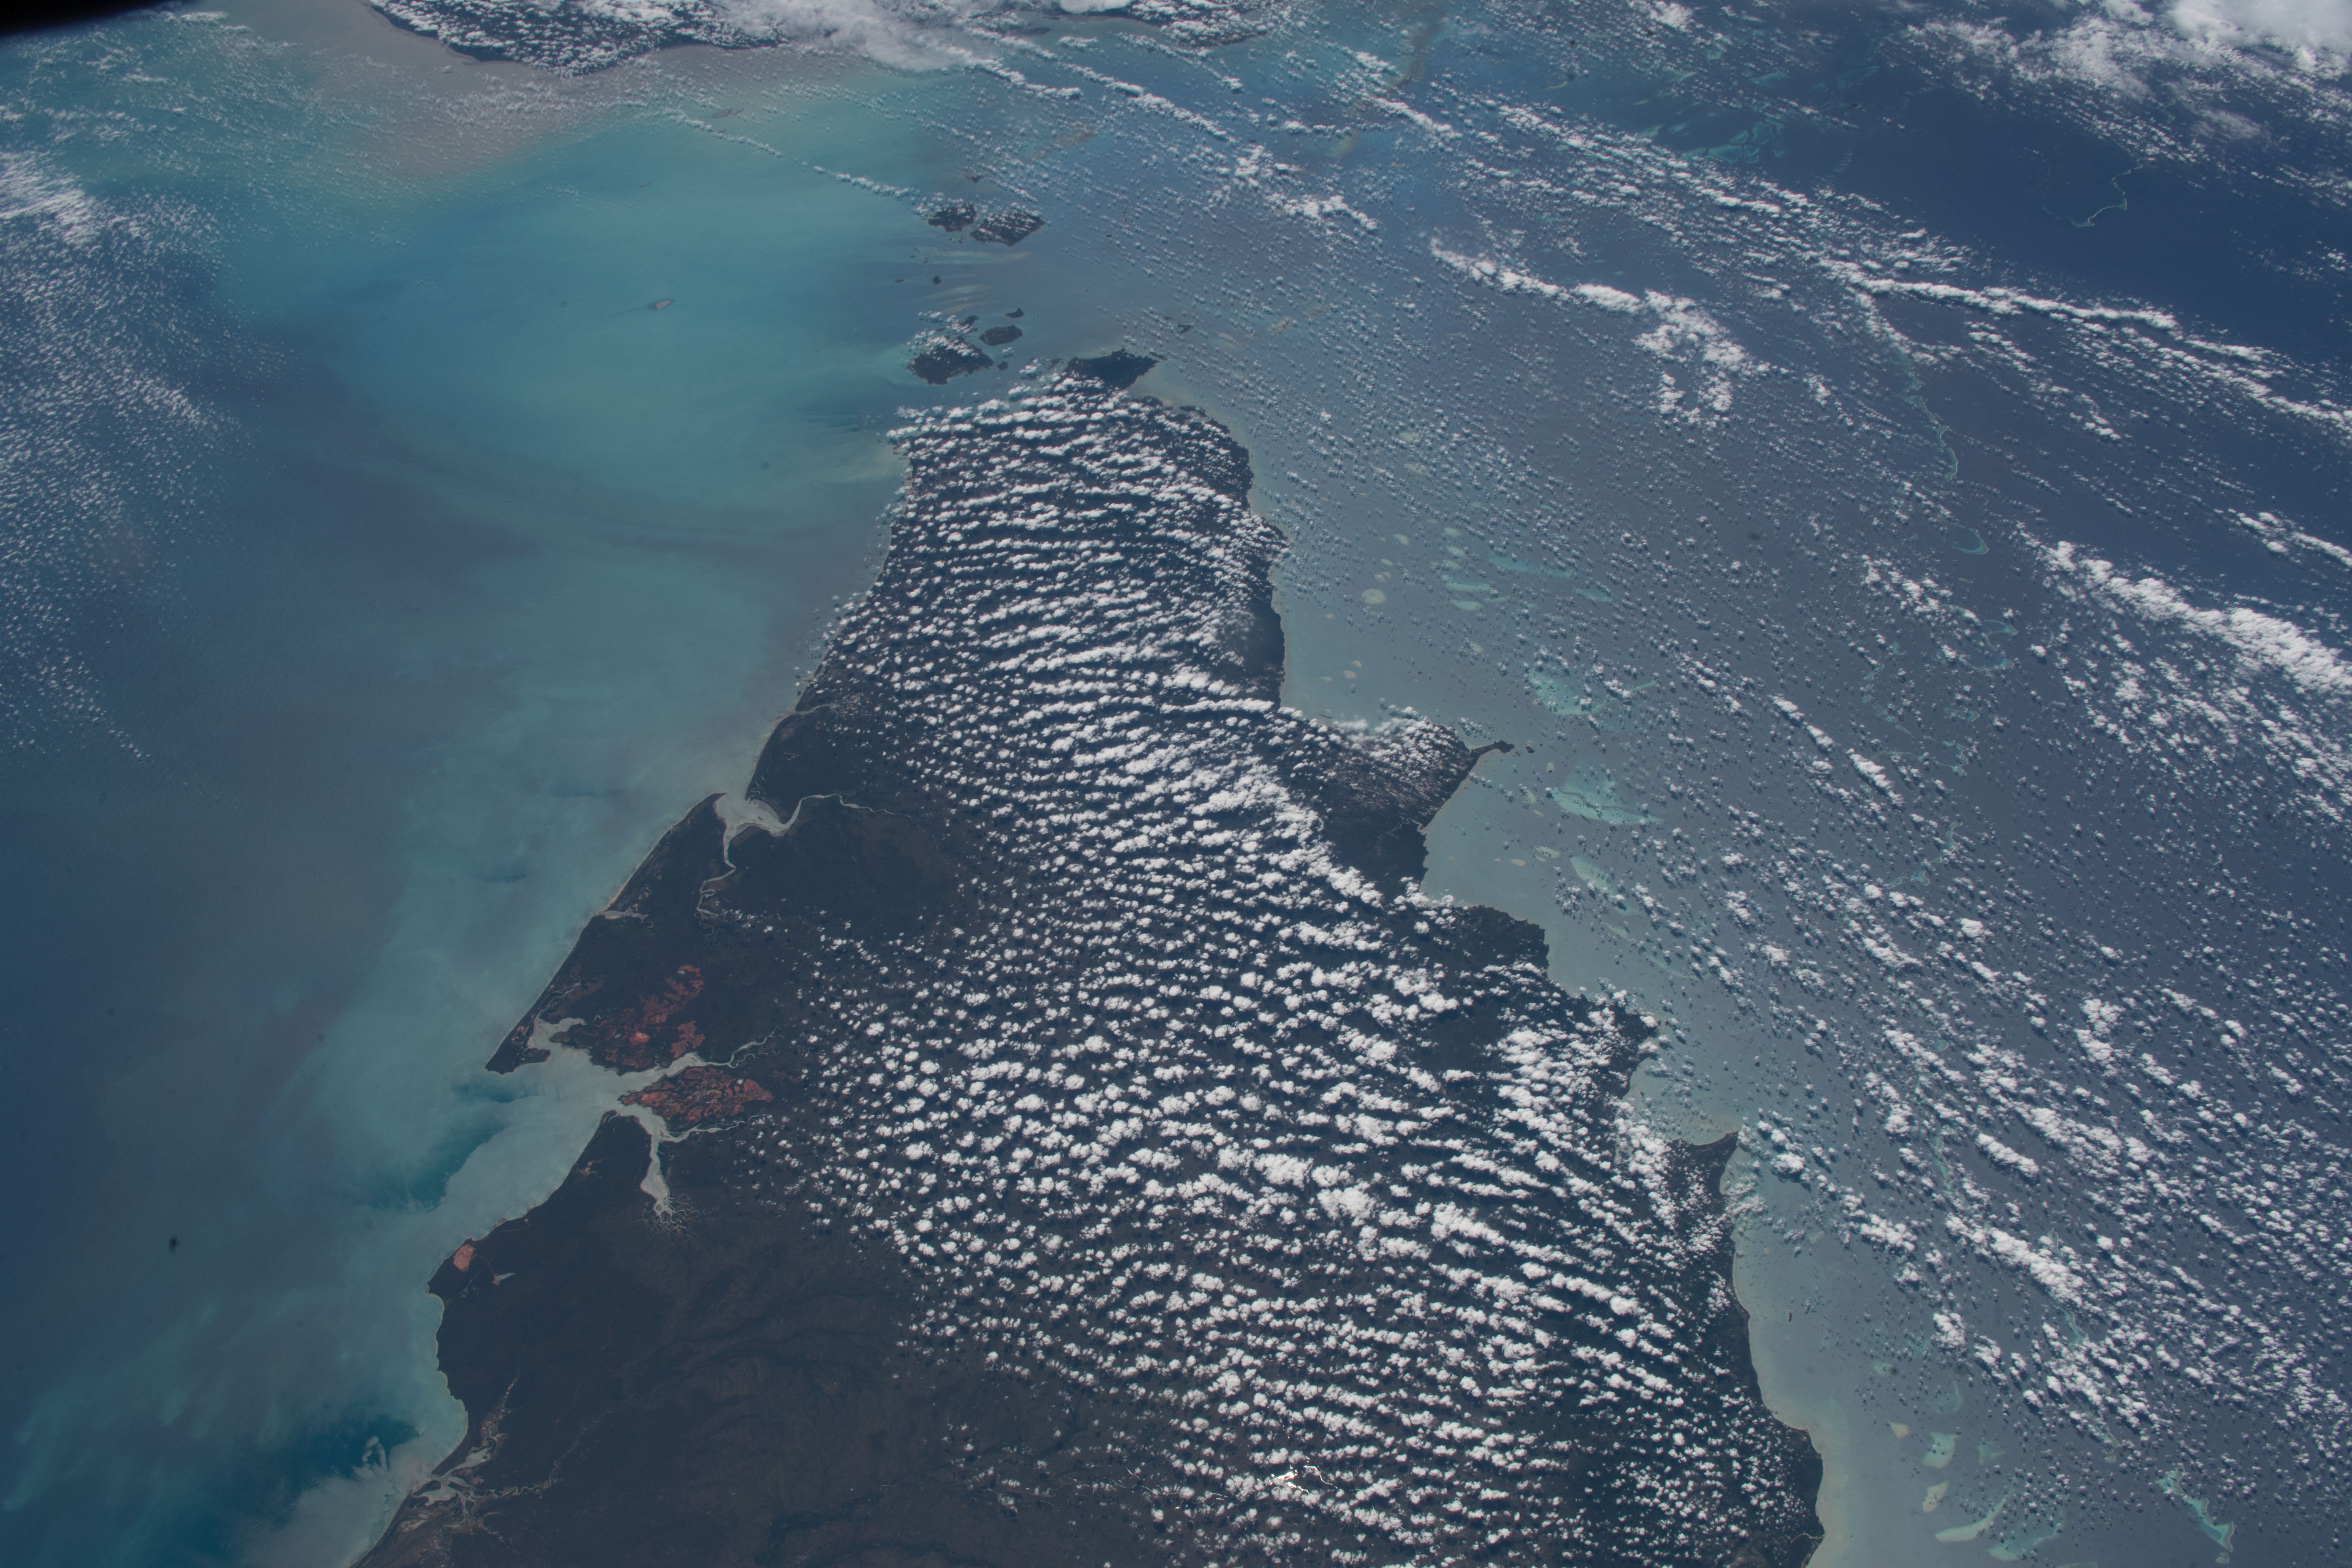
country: AUSTRALIA-Q
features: FINDERS ISLAND, BLACKWOOK ISLAND, MURALUG ISLAND, PUNSAND CITY, PRINCE OF WALES CITY
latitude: -14.9
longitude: 143.7
